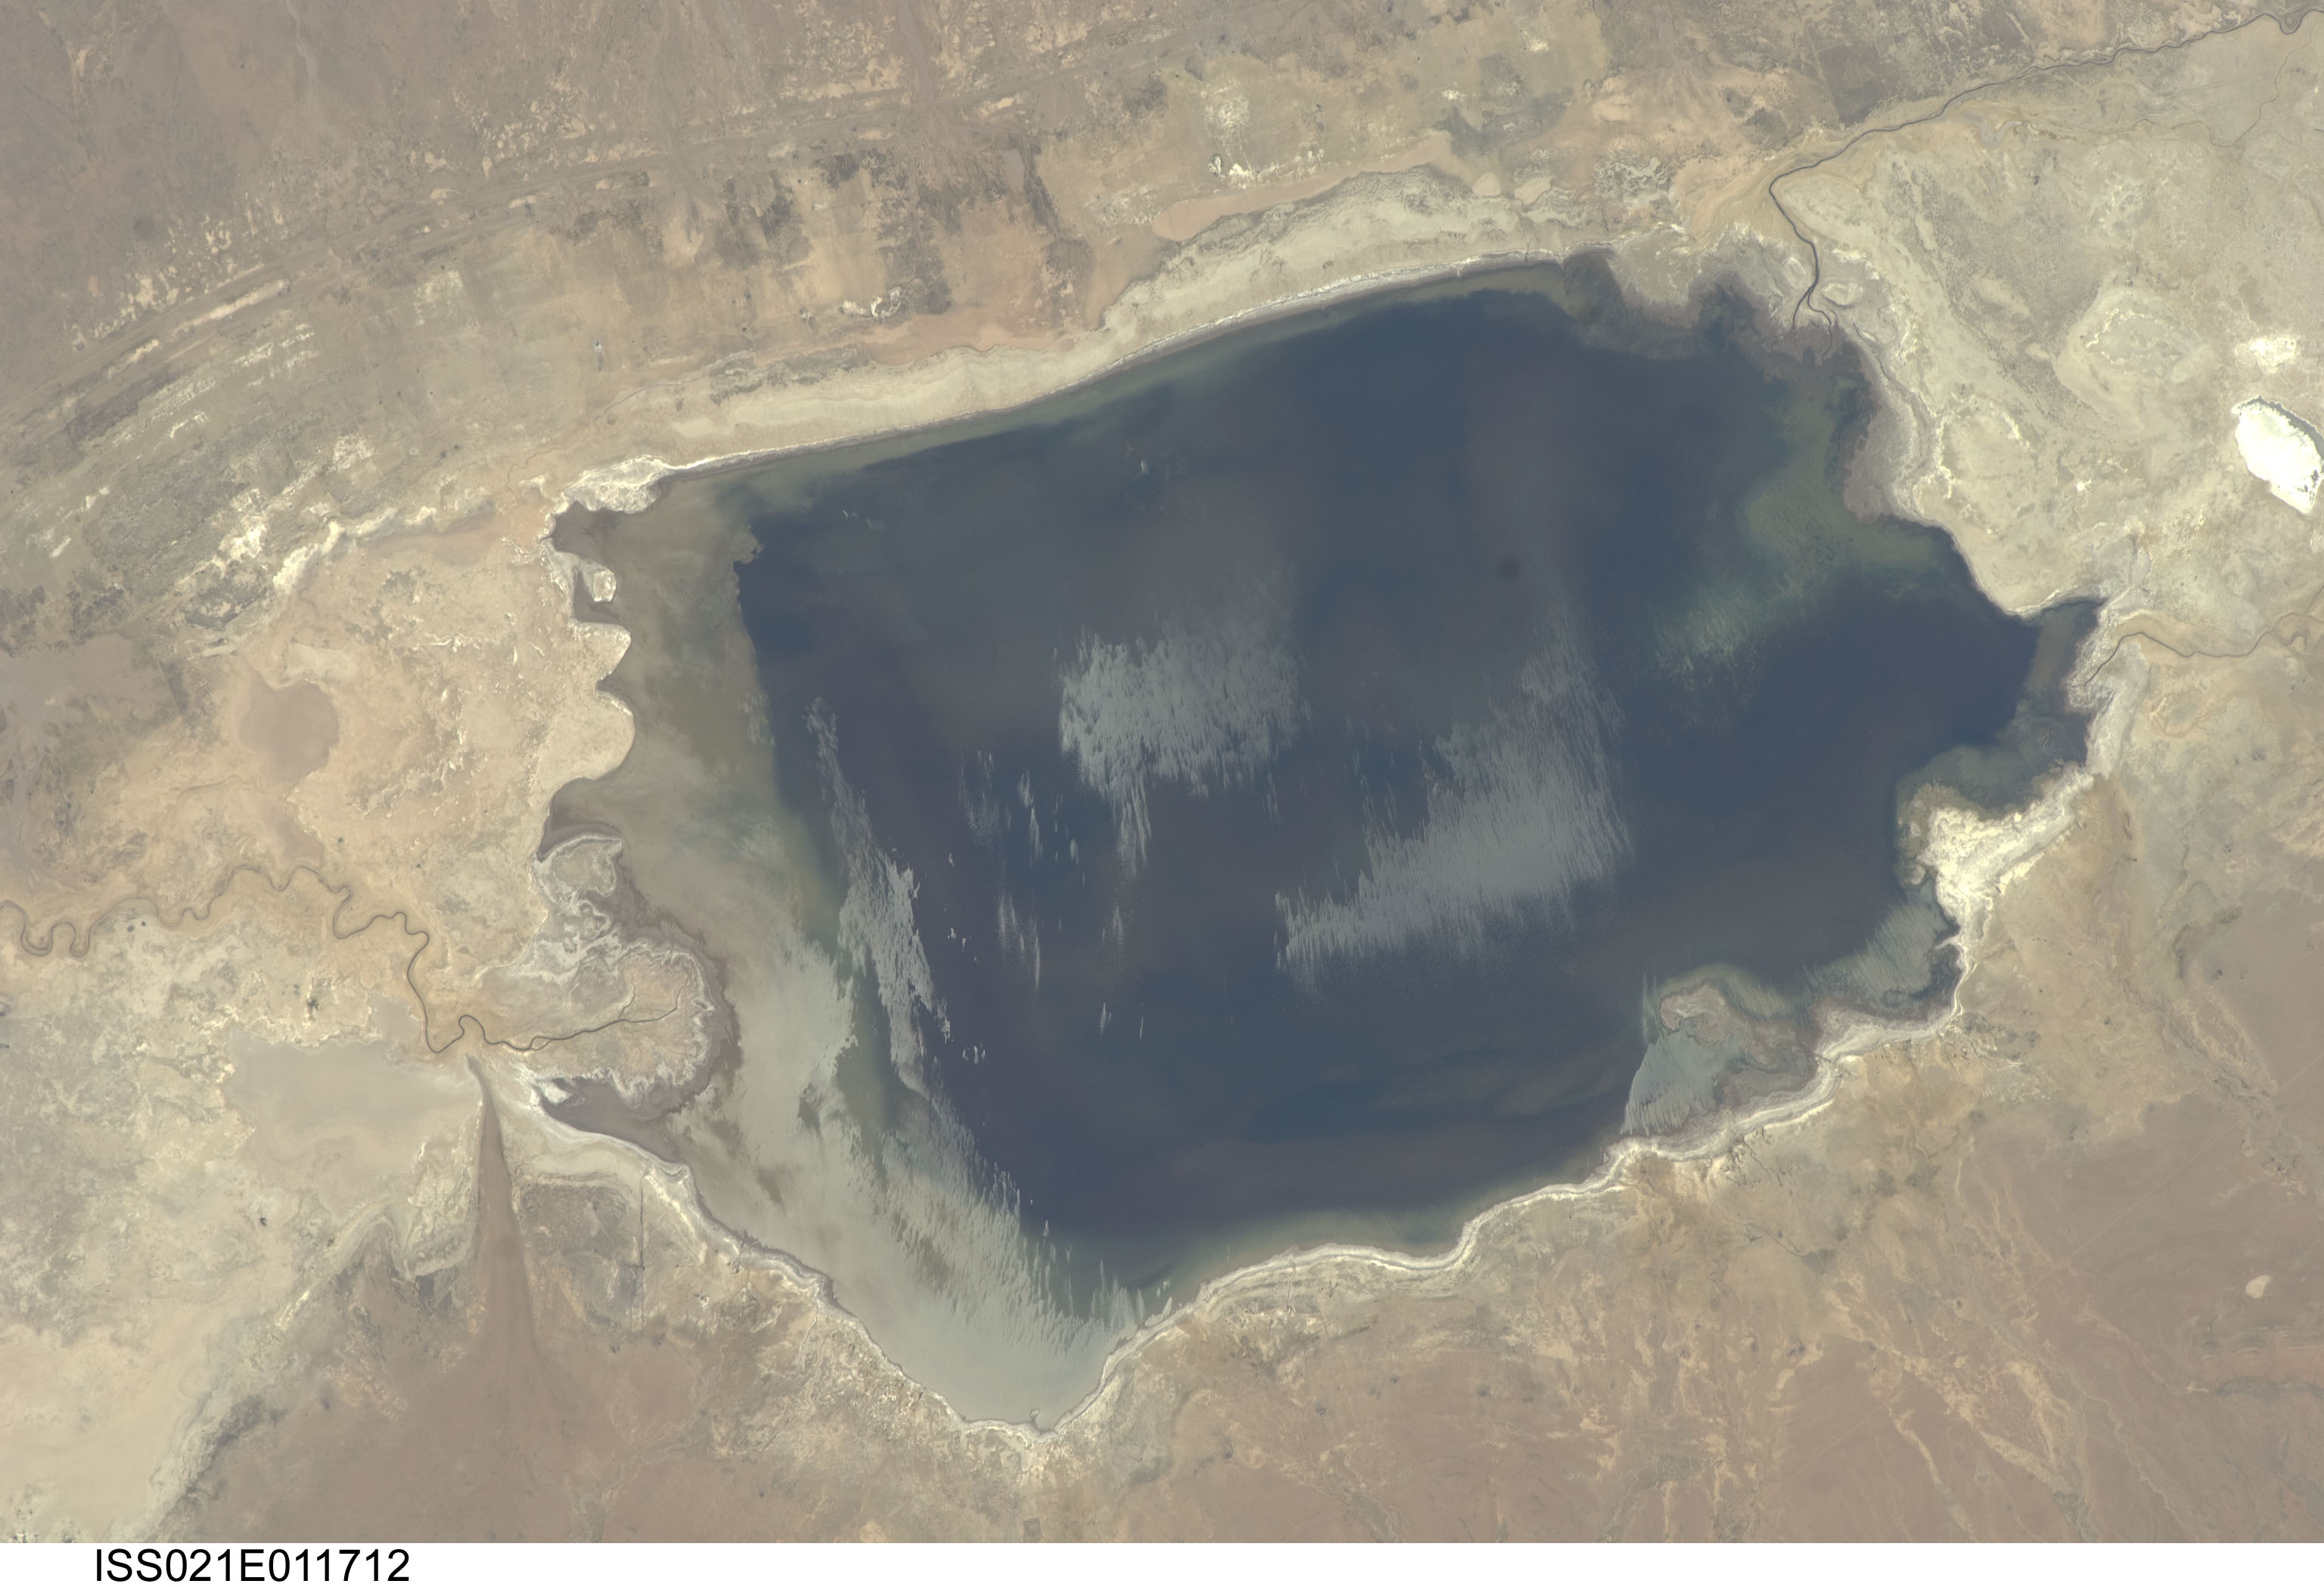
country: ARGENTINA
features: LAGUNA POZUELOS
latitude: -22.3
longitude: -66.0
